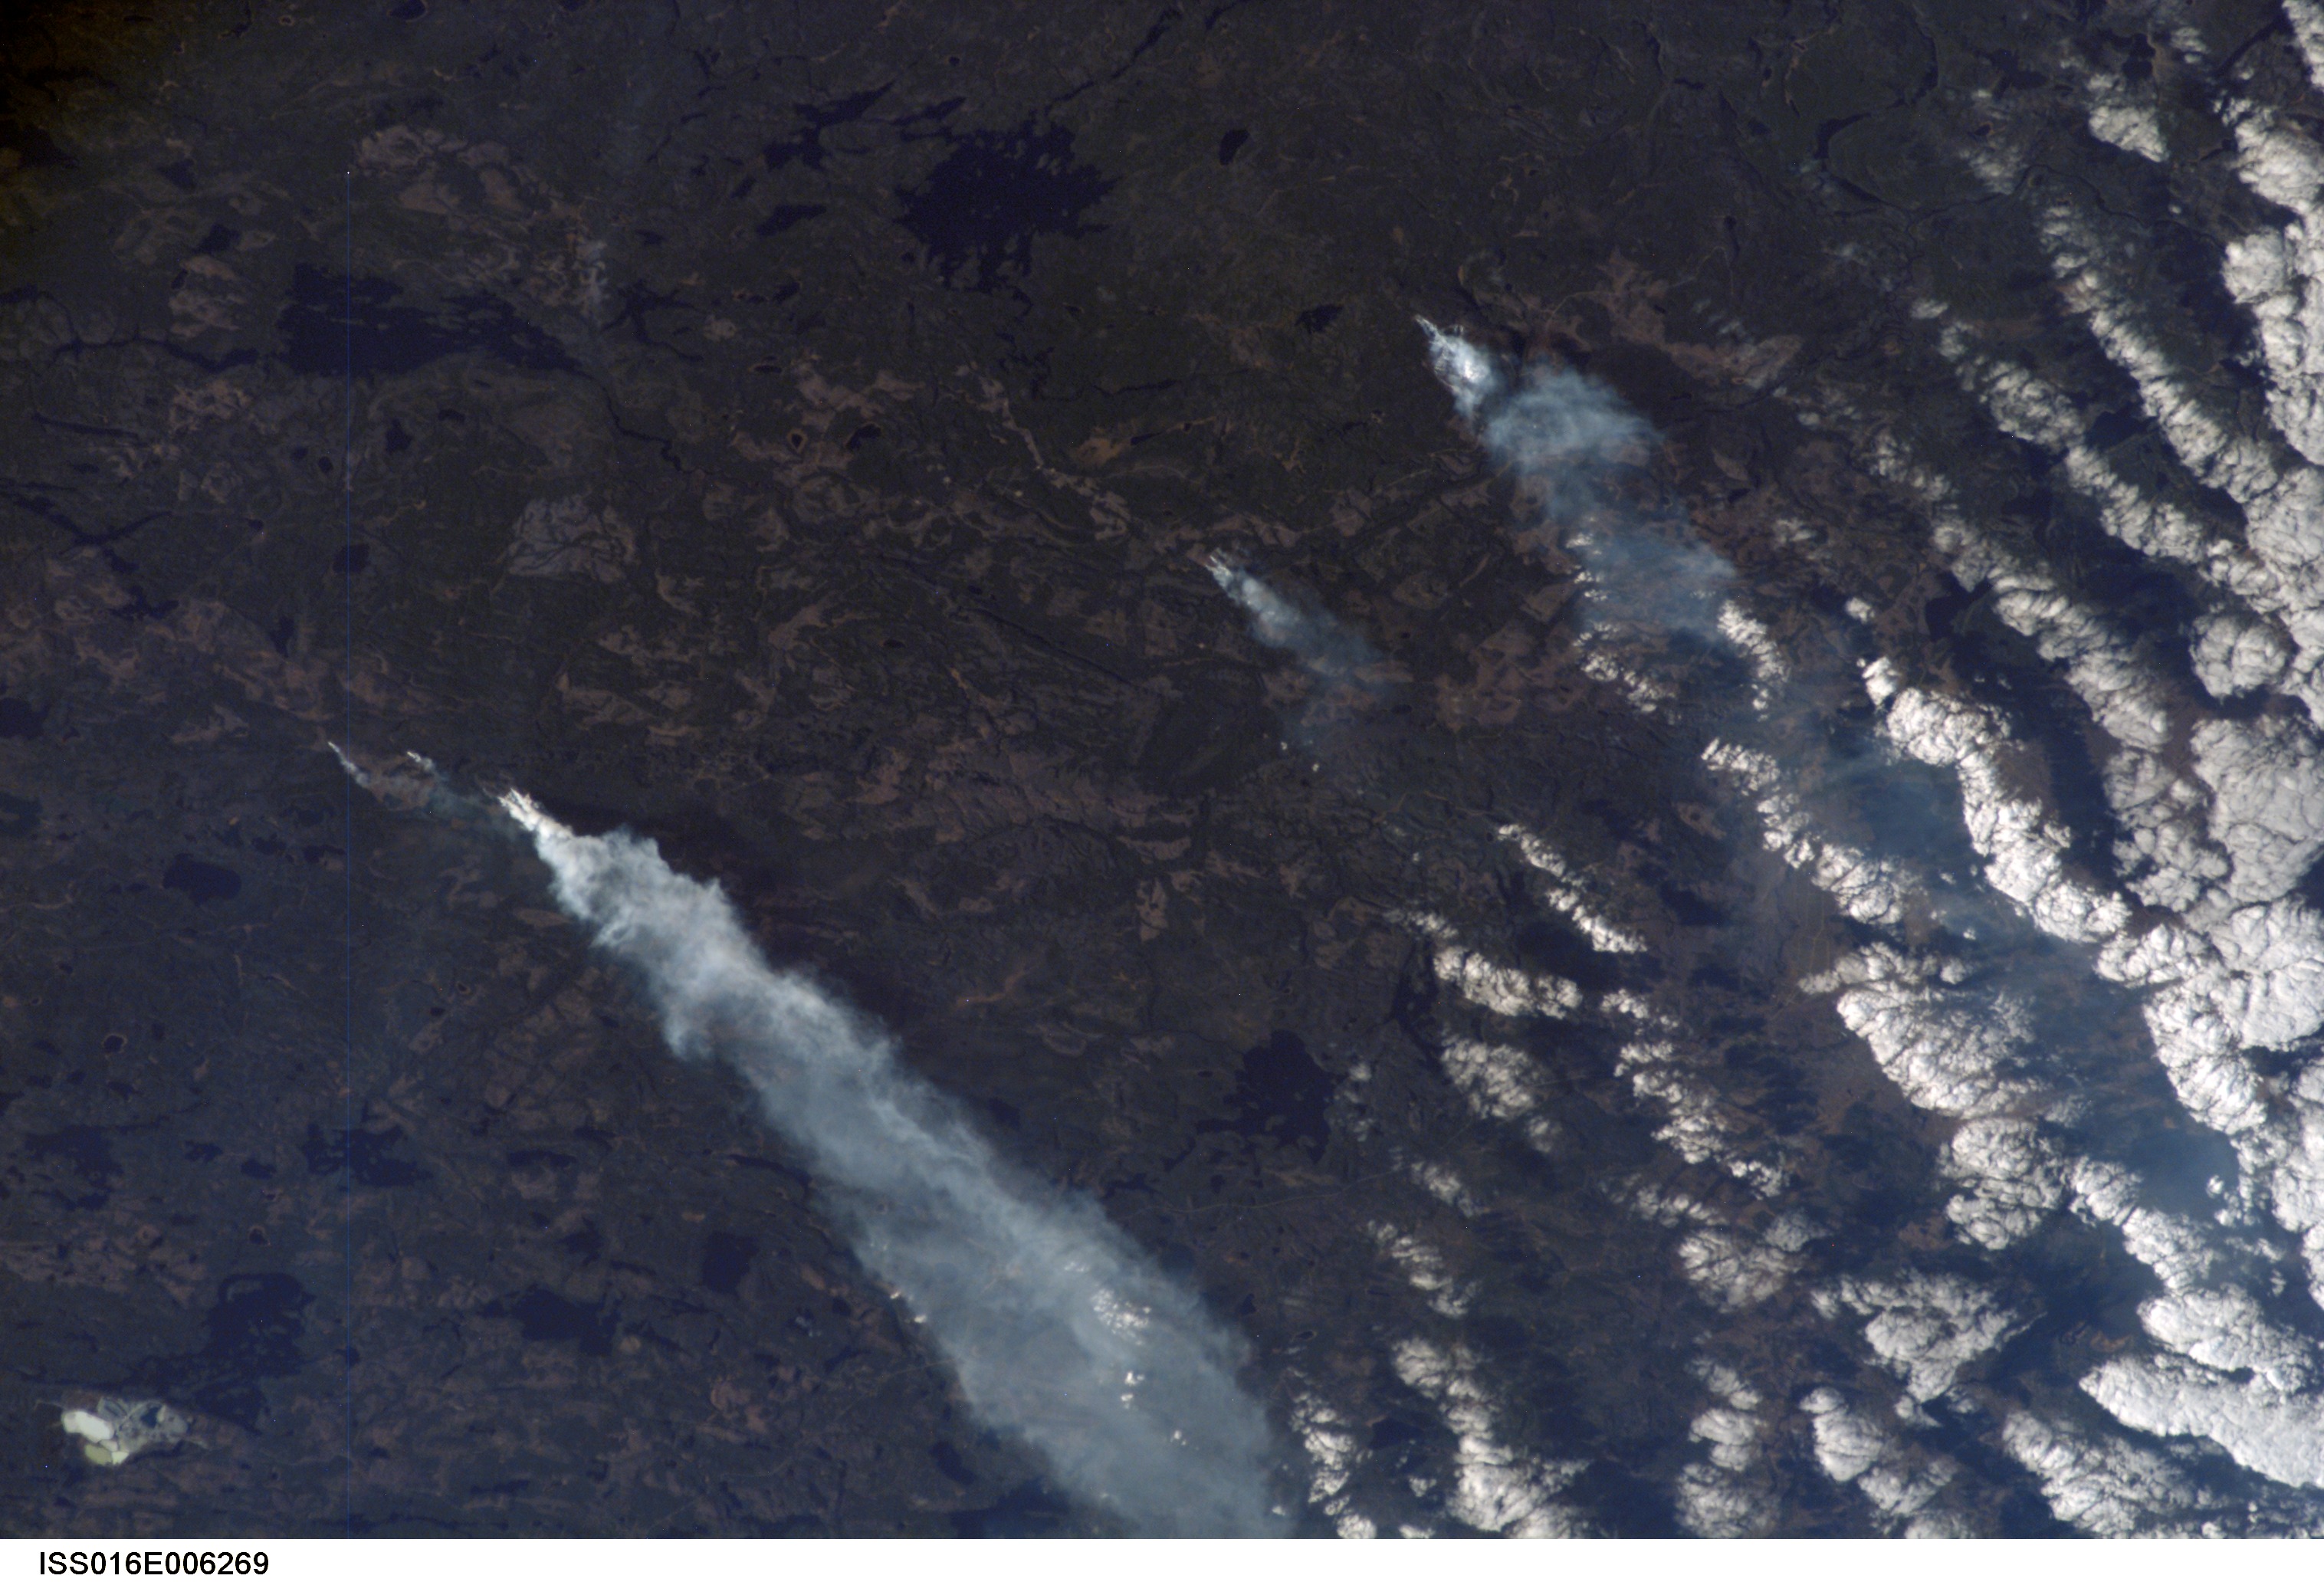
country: CANADA-O
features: CANADIAN SHIELD, SMOKE
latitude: 49.5
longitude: -89.5
